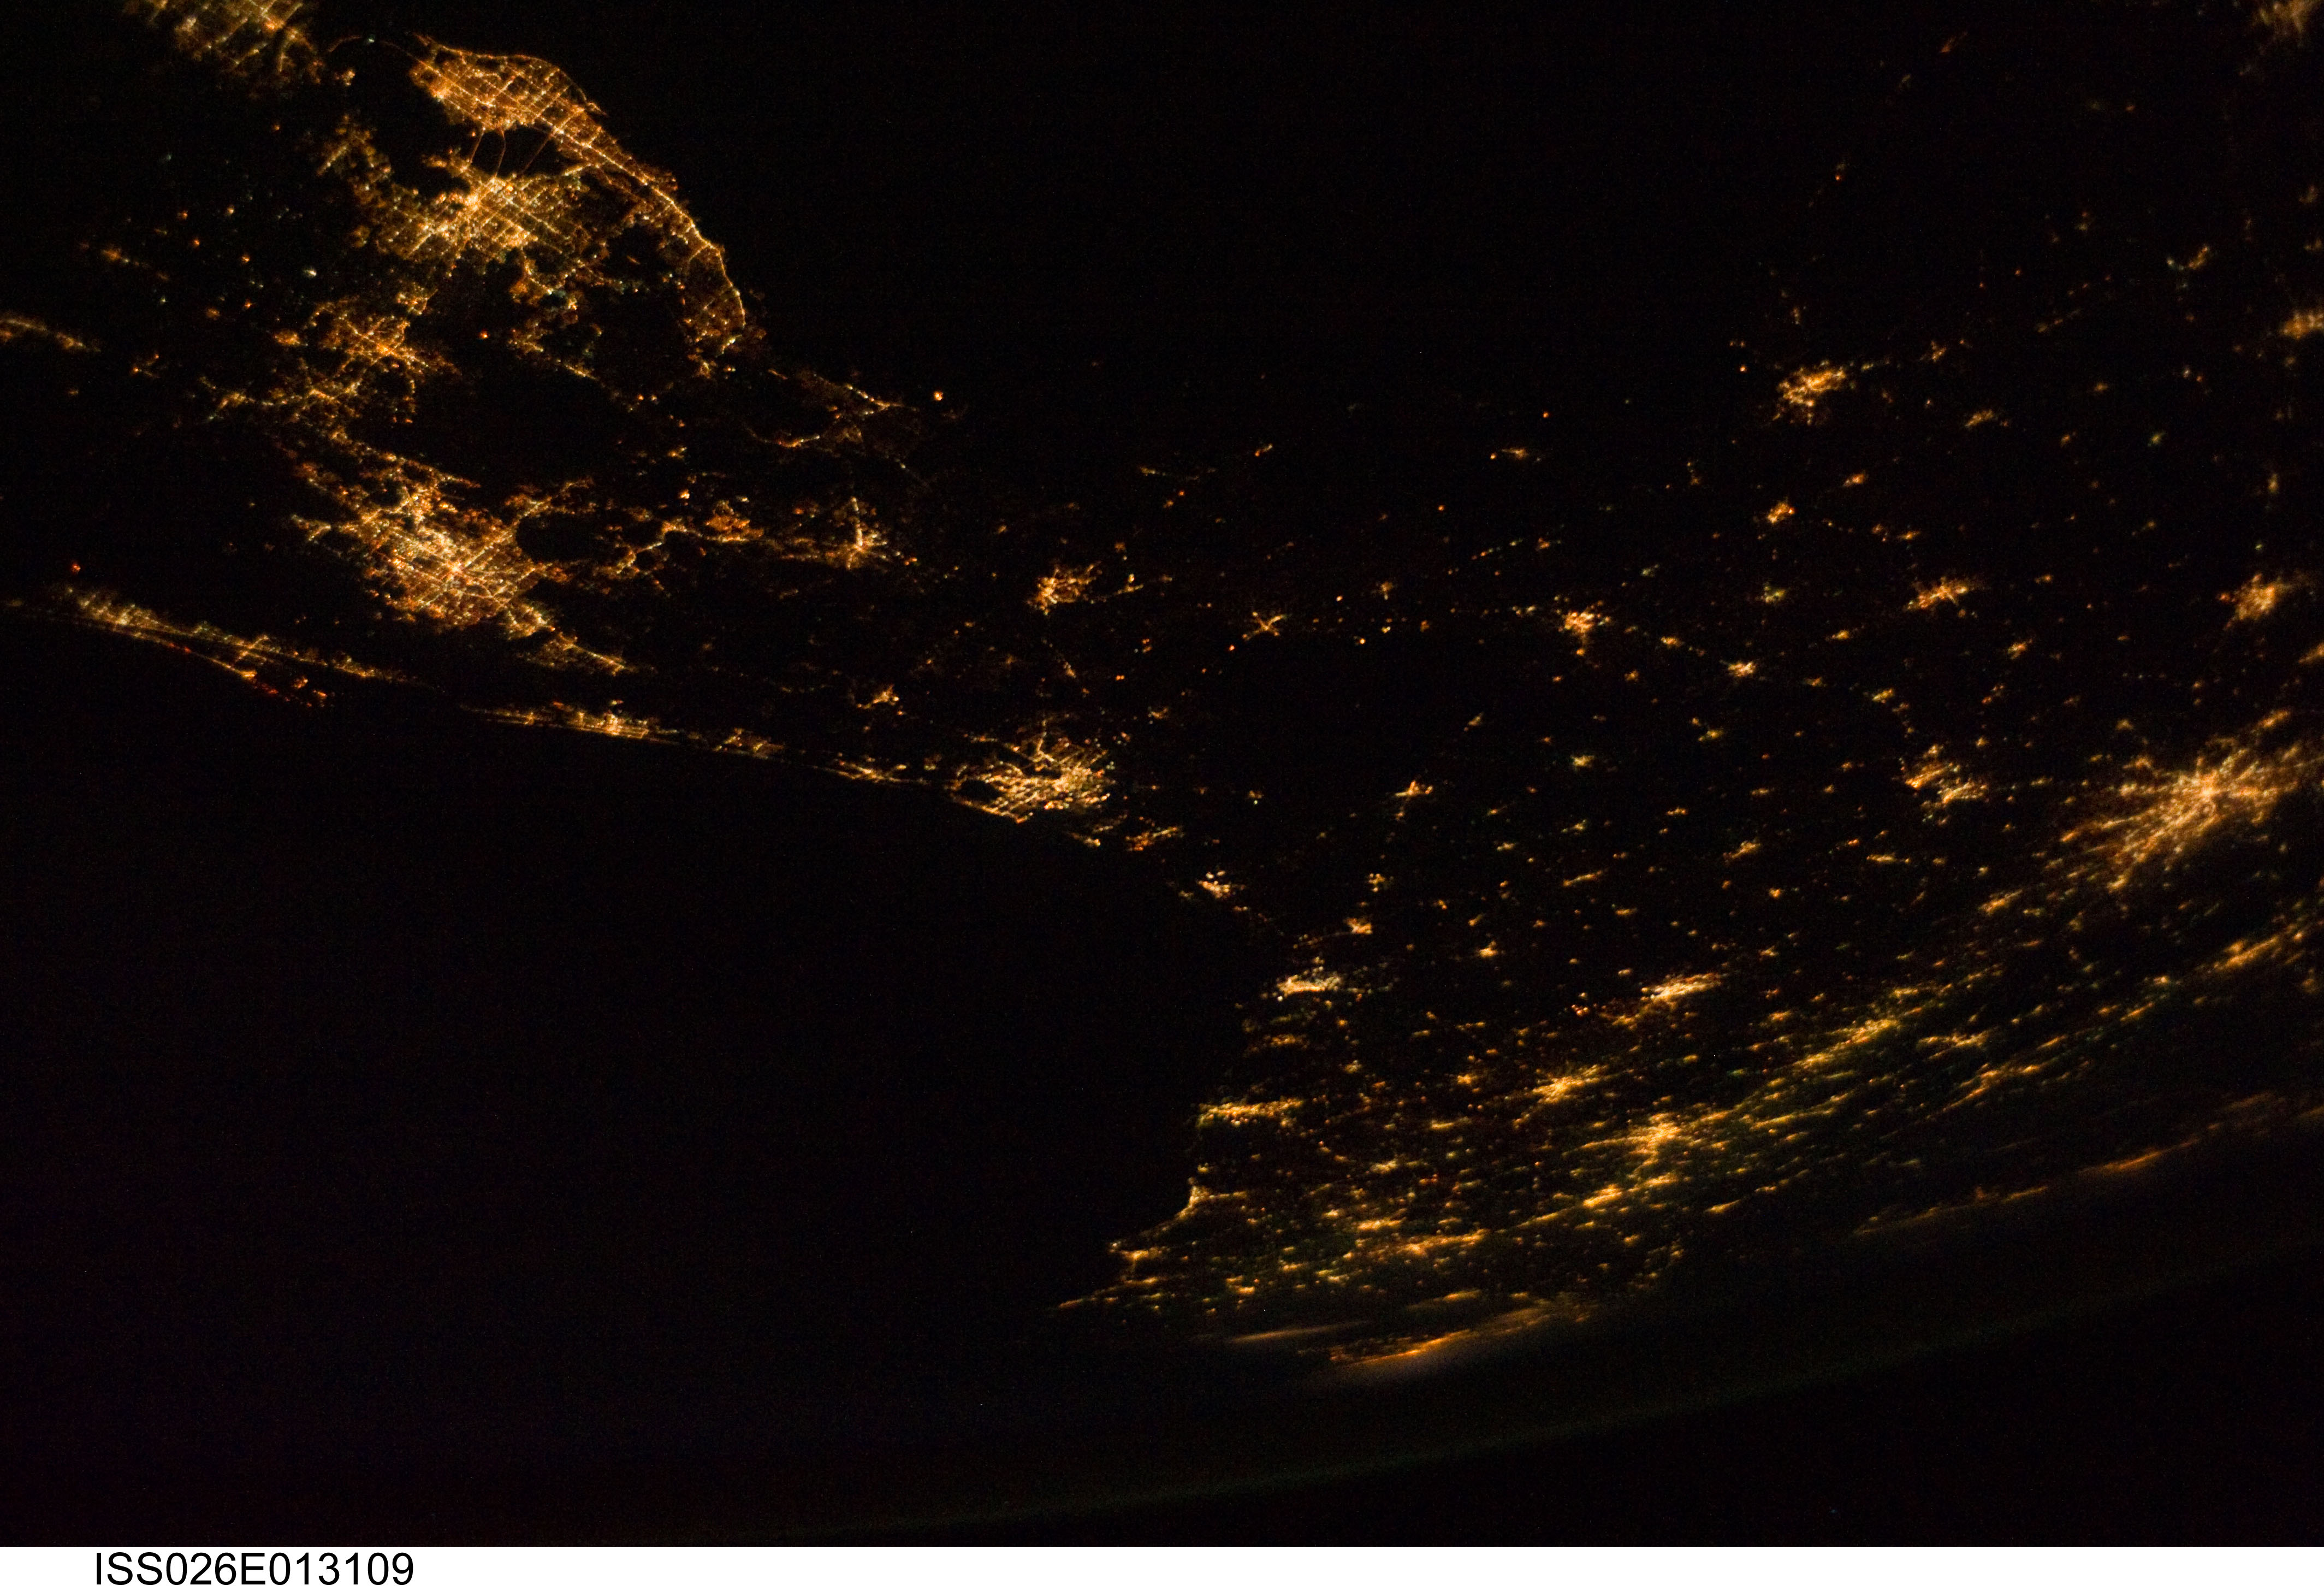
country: USA-GEORGIA
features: PAN-NORTH FLORIDA PEN.-SOUTHEAST UNITED STATES REGION AT NIGHT, EARTH LIMB
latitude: 31.0
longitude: -82.0
